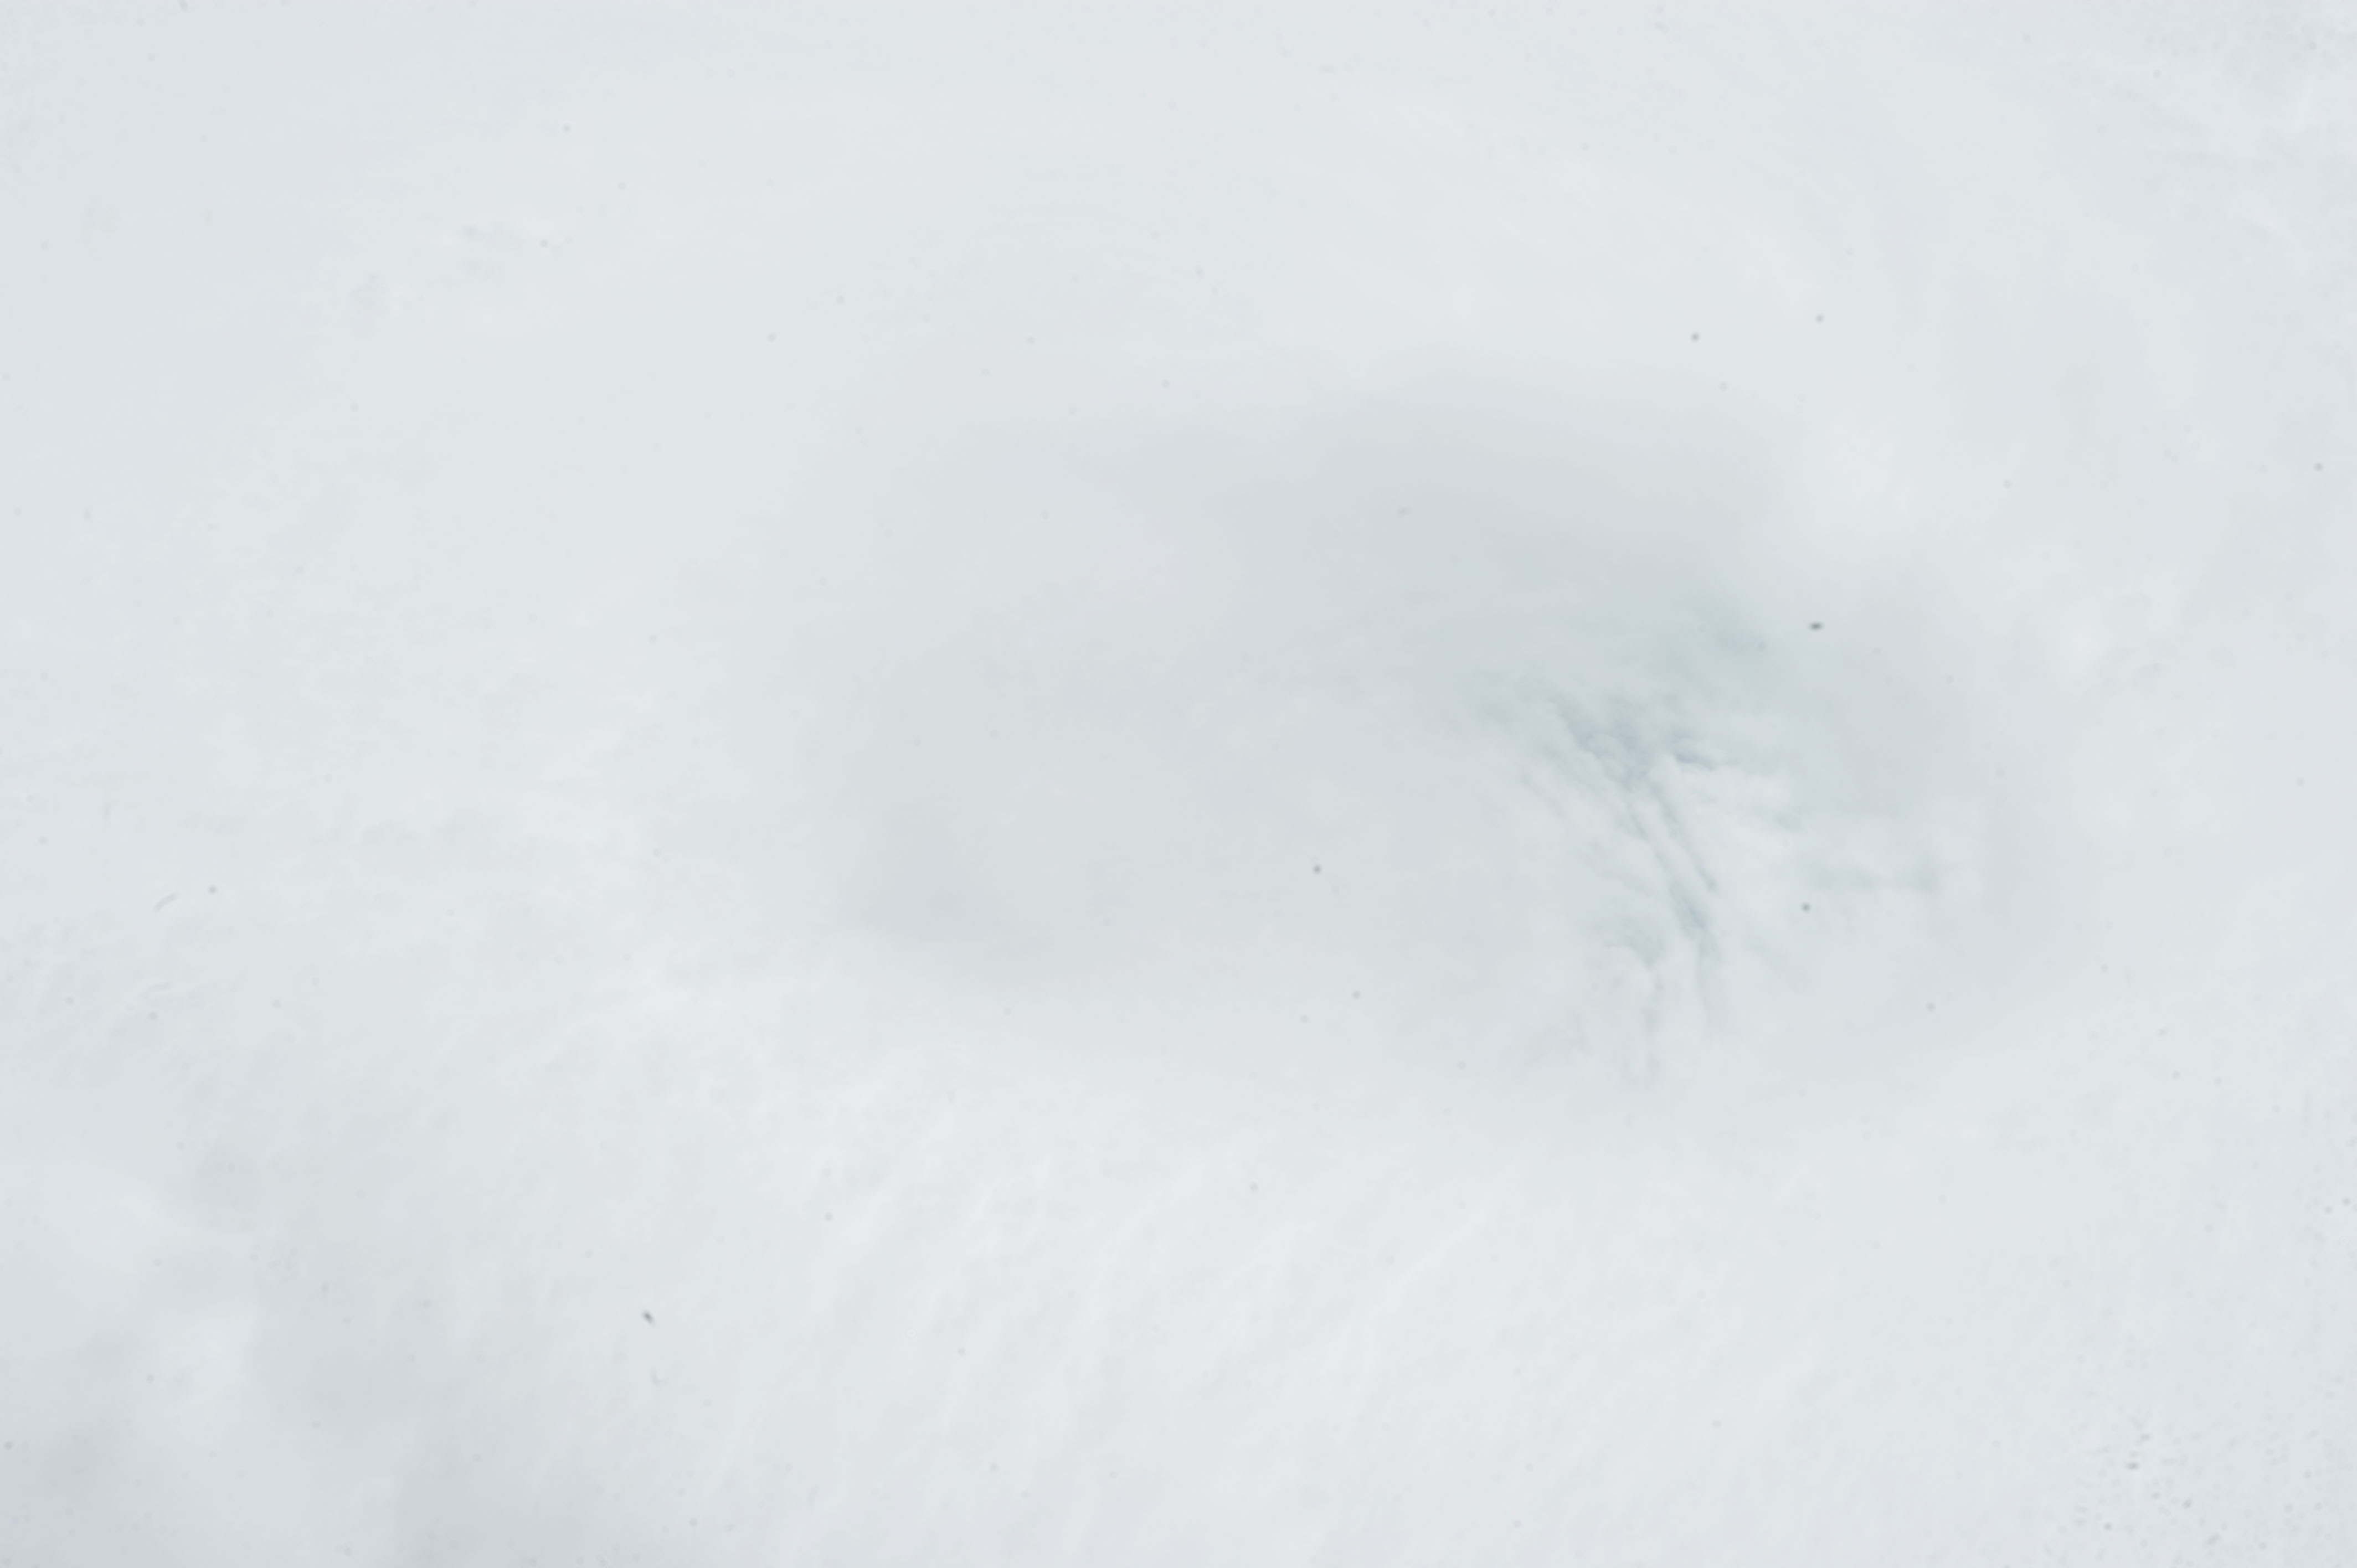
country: INDIAN OCEAN
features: TROPICAL CYCLONE AMARA, EYEWALL
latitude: -18.3
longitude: 65.3
